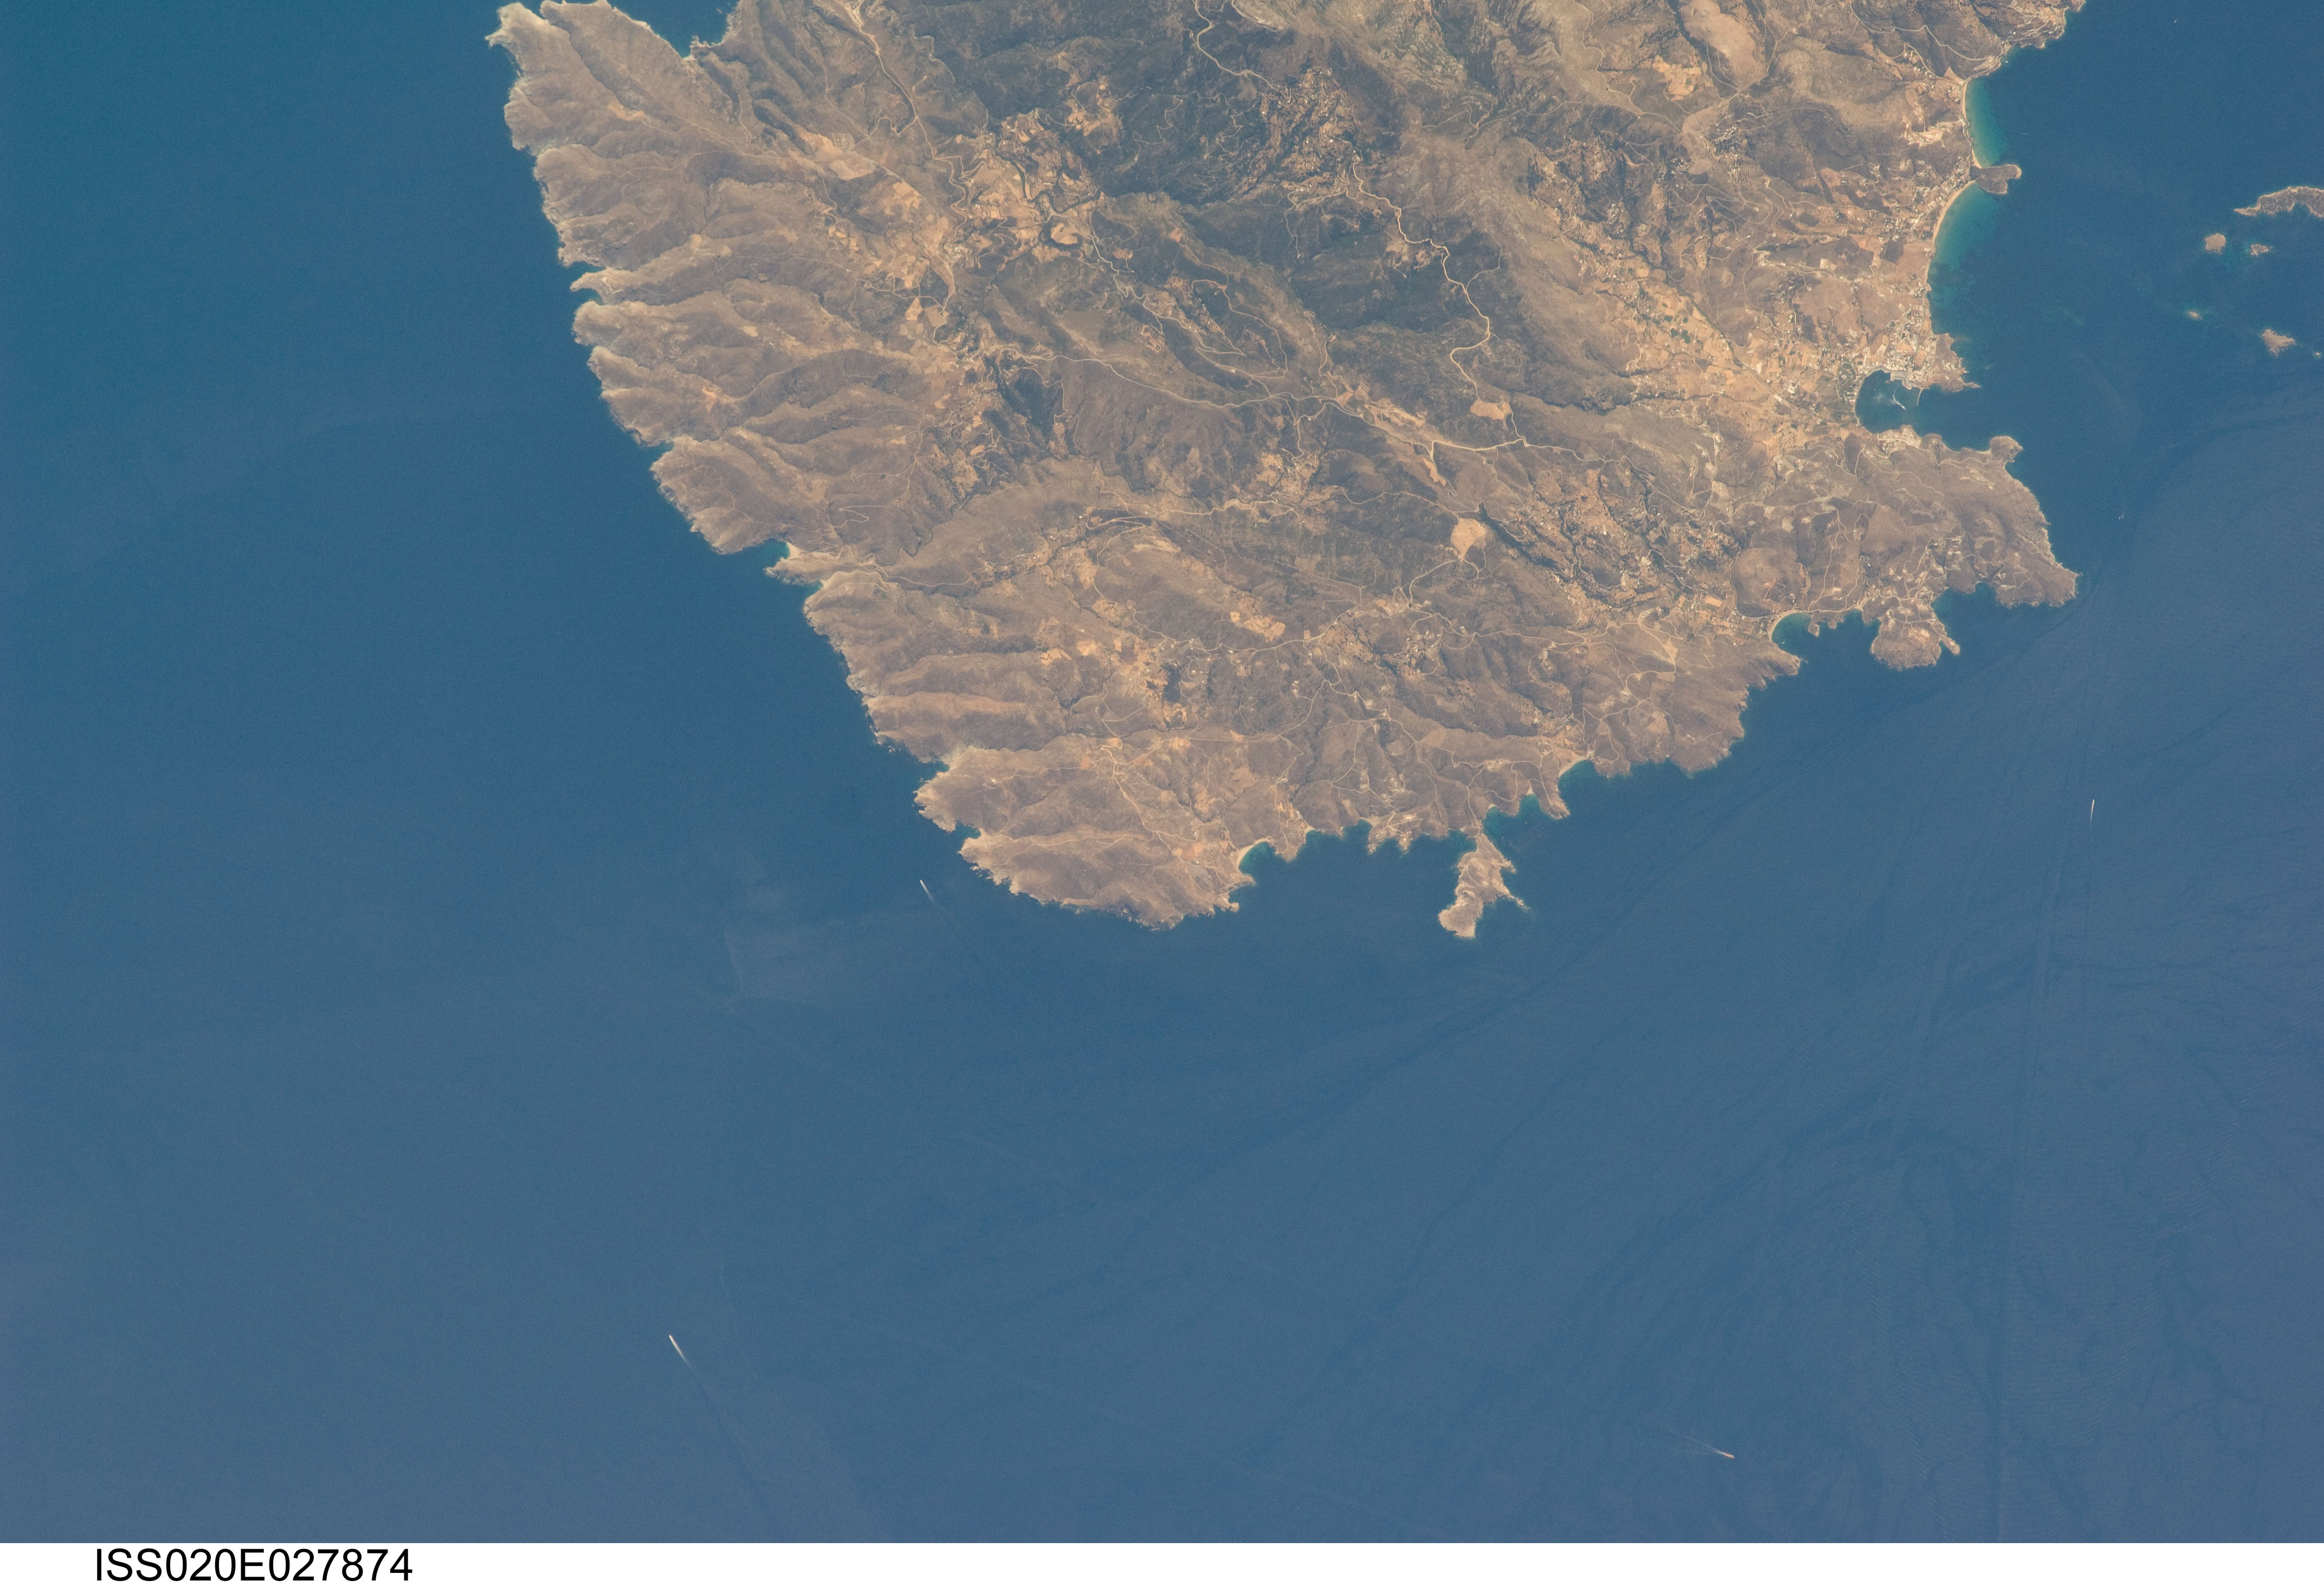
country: GREECE
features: ANDROS ISLAND,CHARTES GREECE
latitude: 38.0
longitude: 24.7
